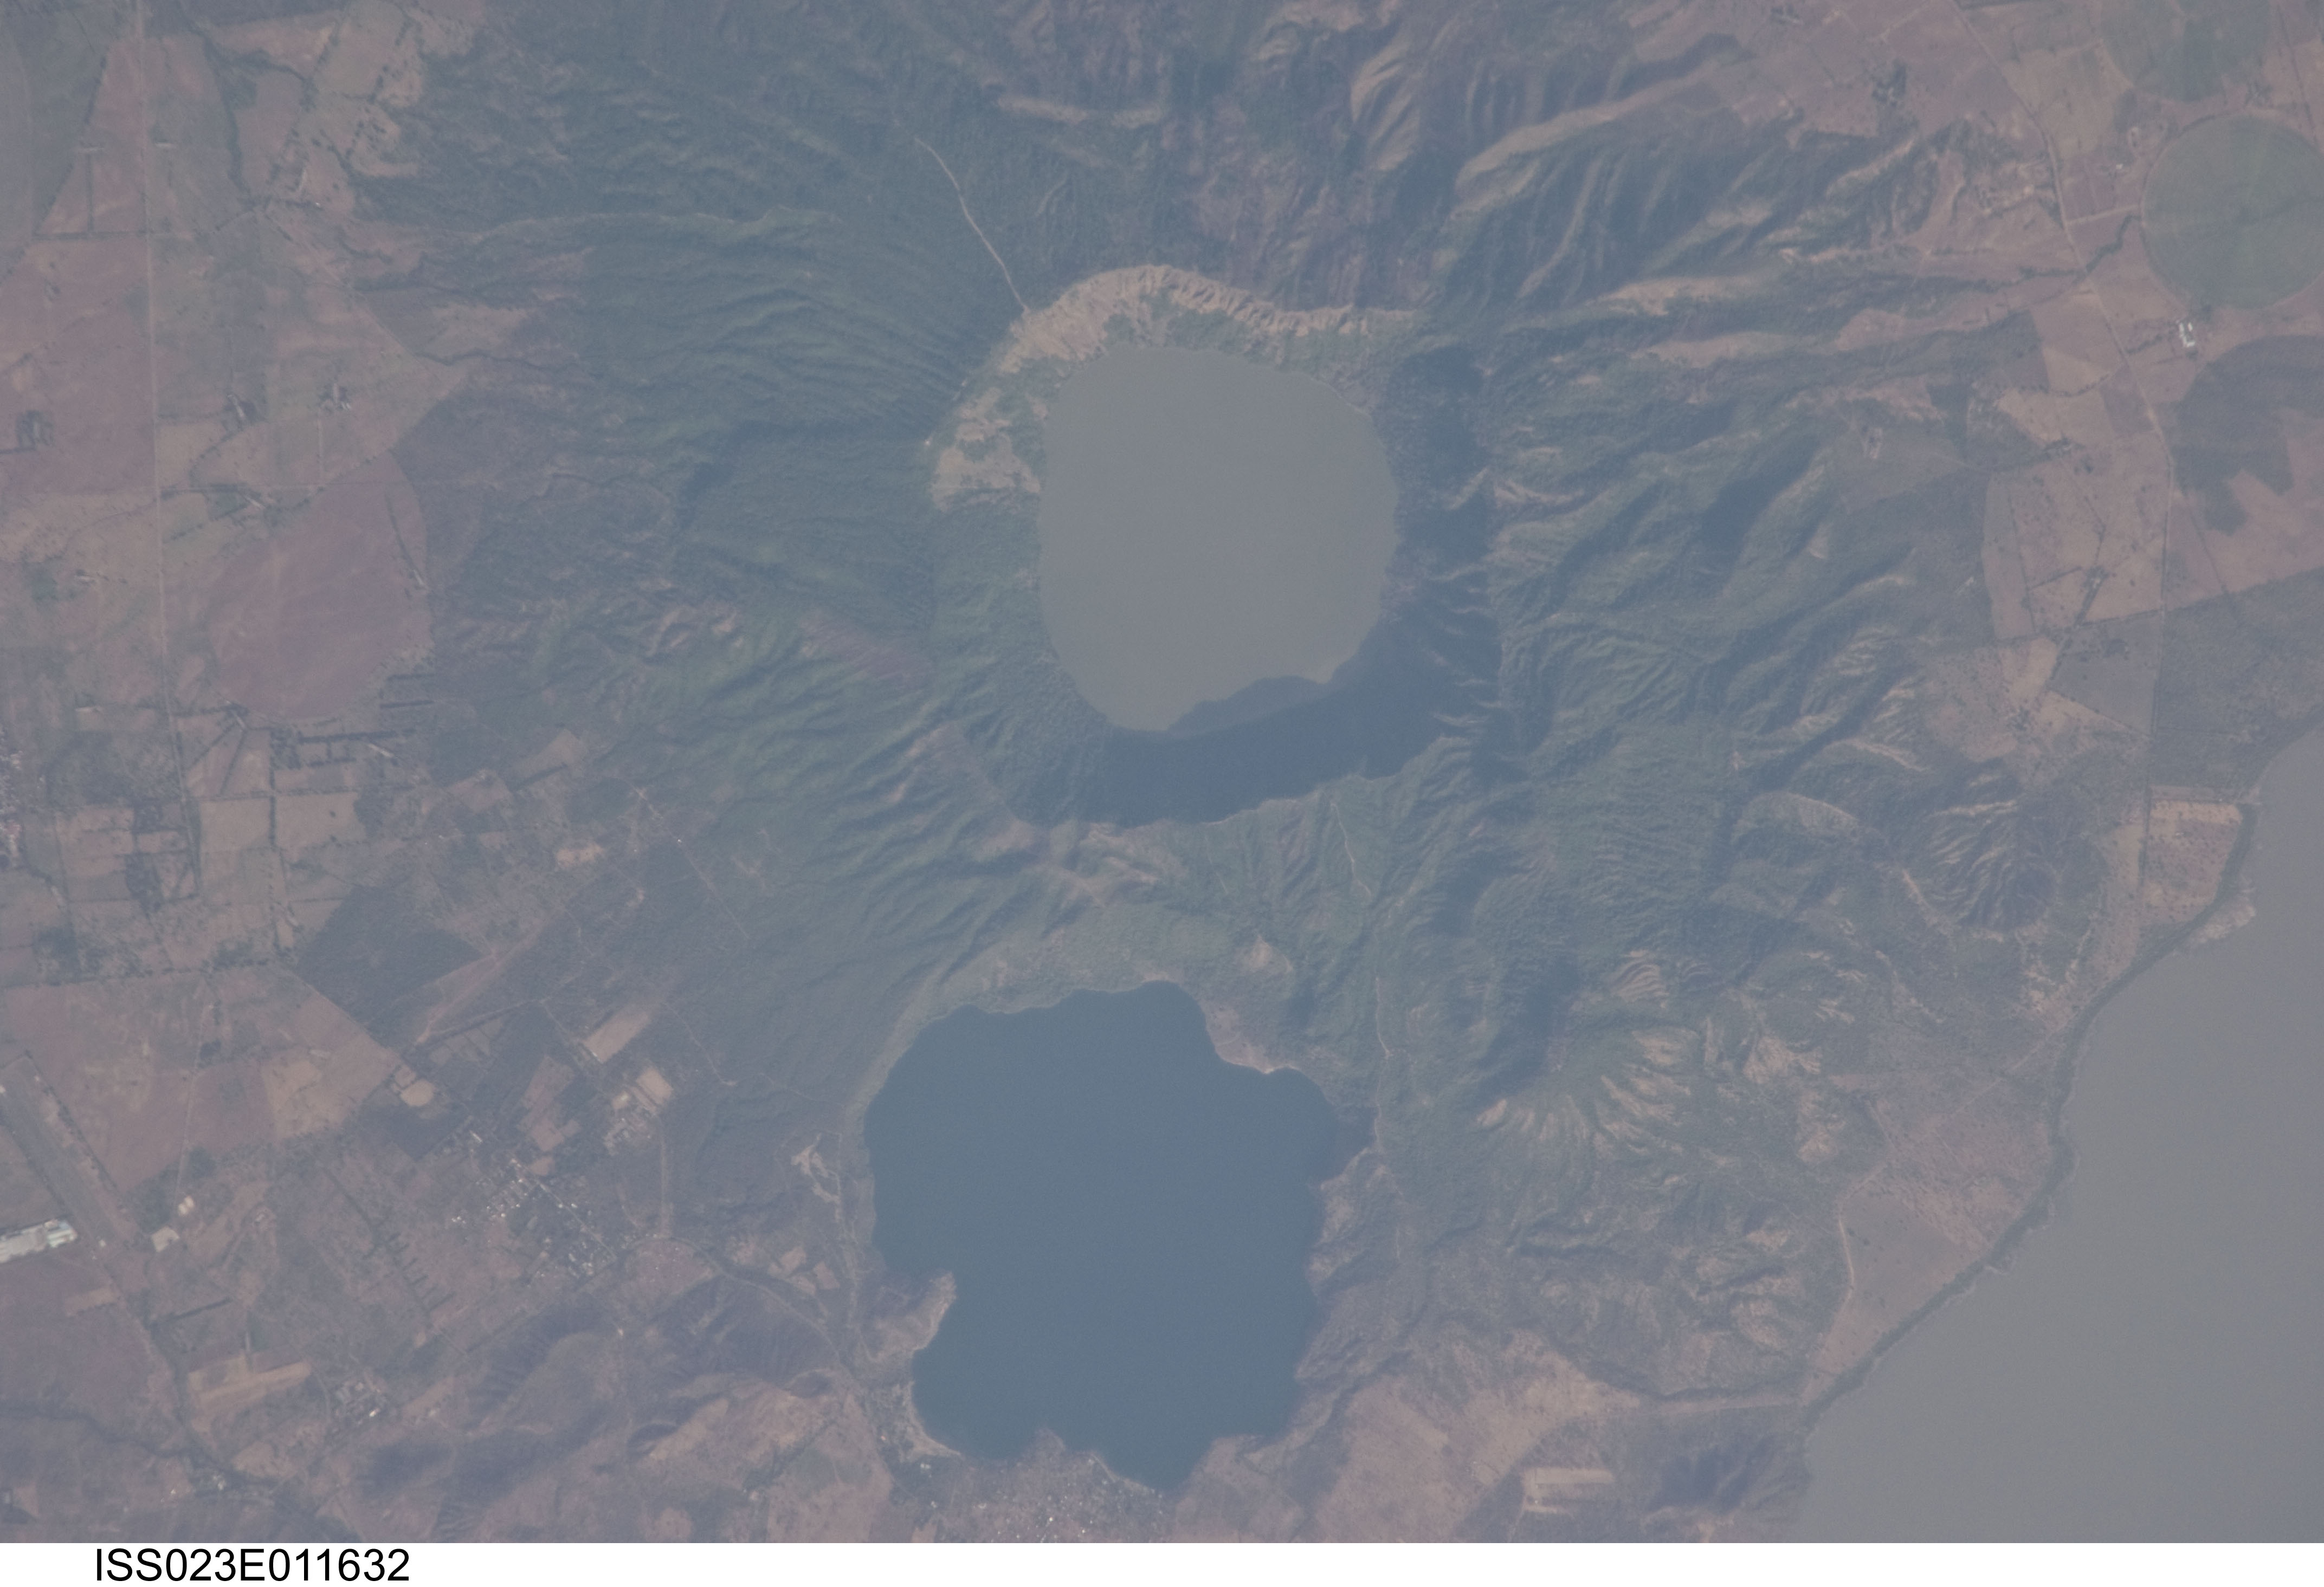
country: NICARAGUA
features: APOYEQUE VOLCANIC COMPLEX, MANAGUA L.
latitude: 12.2
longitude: -86.3
